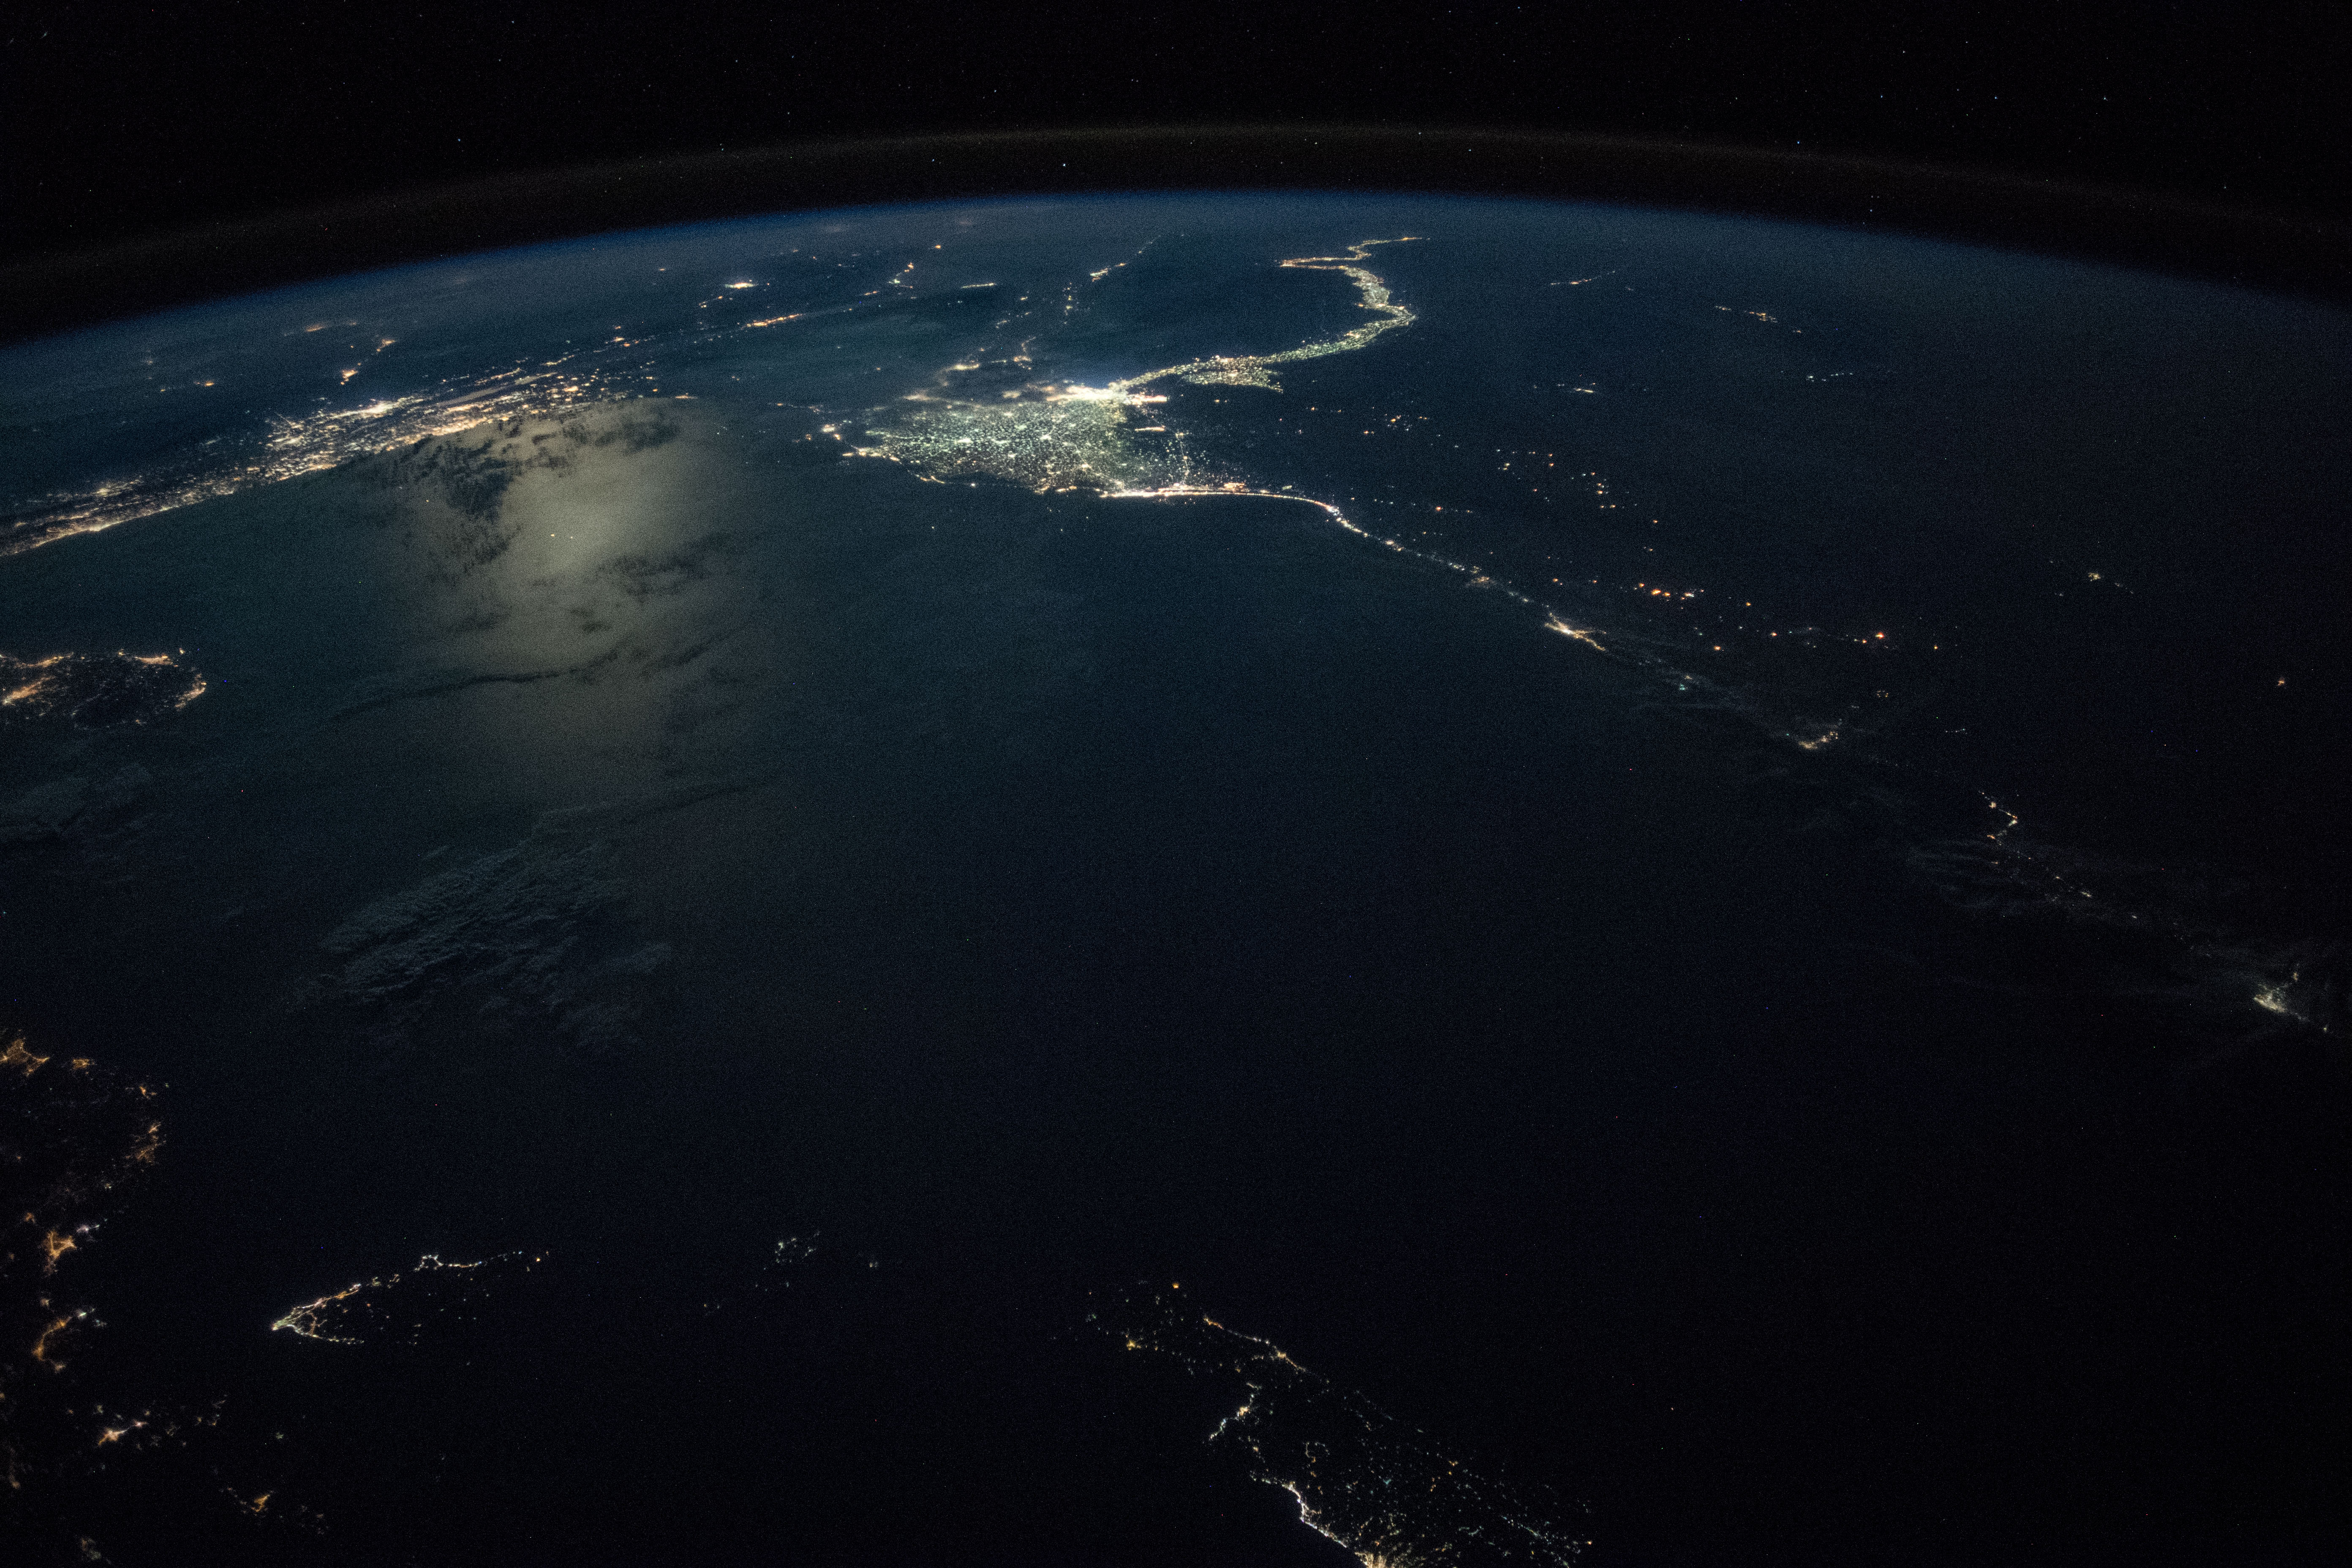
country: MEDITERRANEAN SEA
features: NILE RIVER, NILE DELTA, CAIRO CITY, ALEXANDRIA CITY, IDKU CITY, PORT SAID, GAZA STRIP, MEDITERRANEAN SEA, CYPRUS, ISLAND OF RHODES, KARPATHOS ISLAND, CRETE ISLAND, NIGHT, EARTH LIMB
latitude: 33.6
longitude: 28.2
